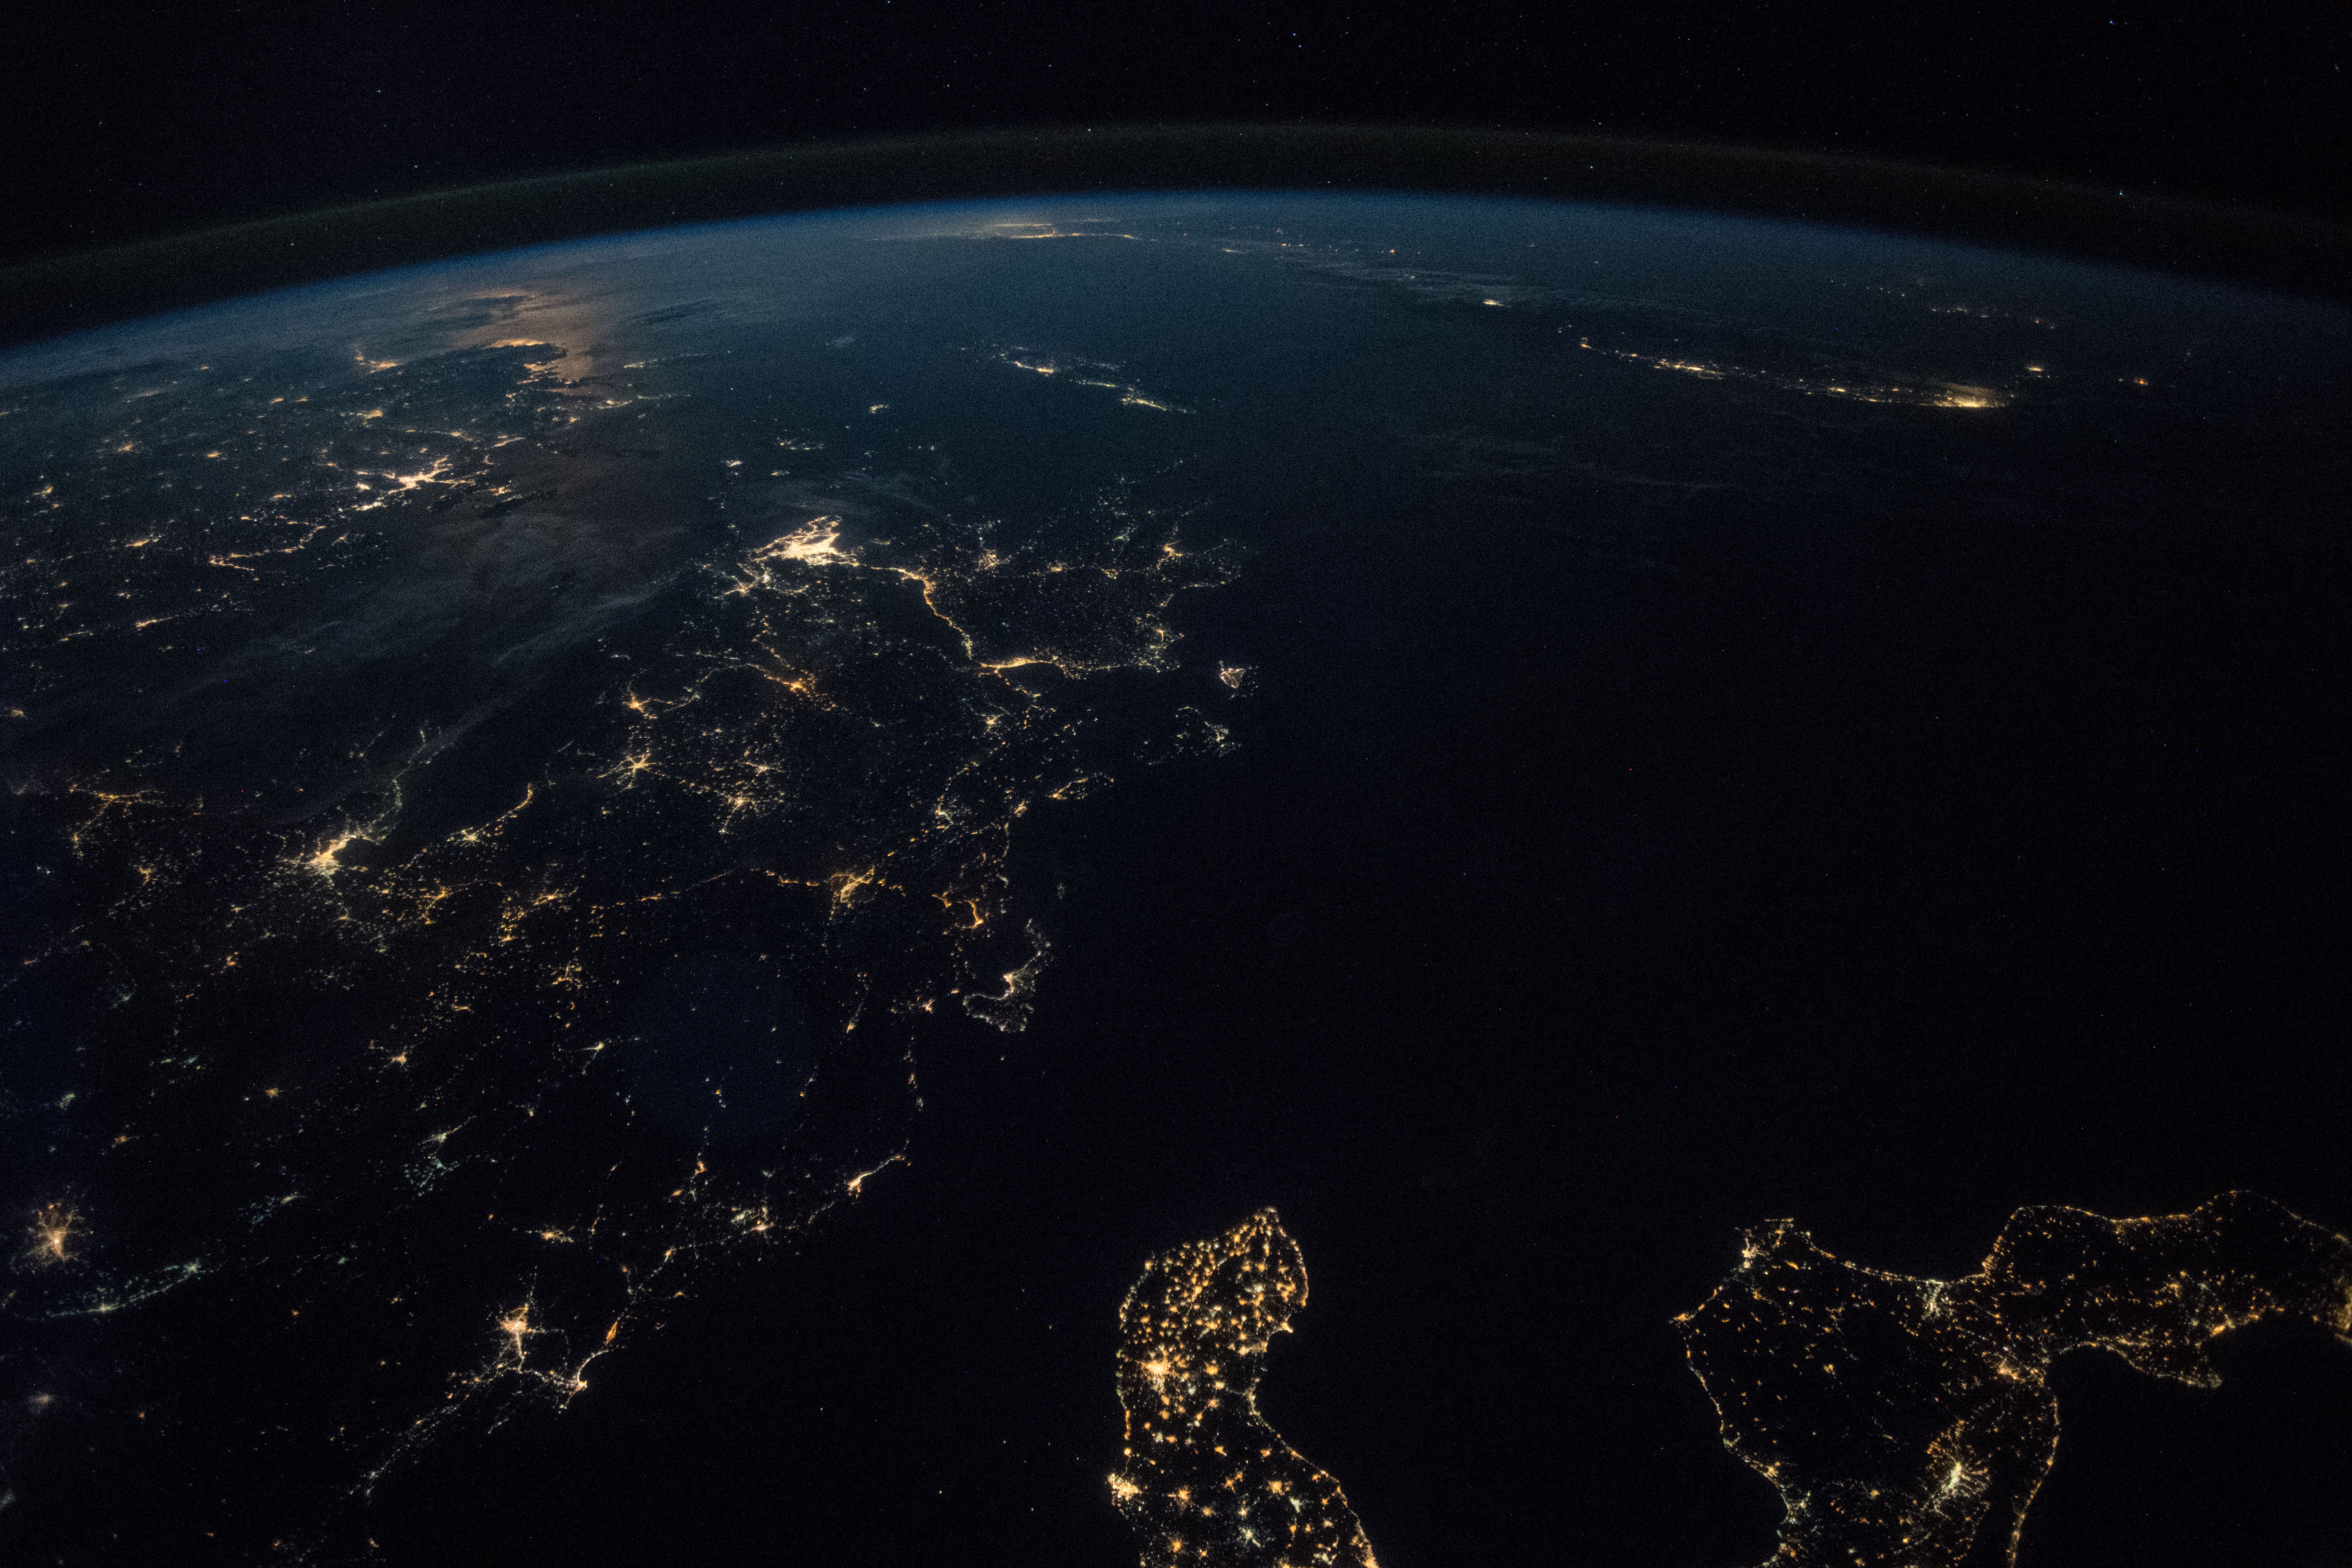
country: GREECE
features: IONIAN SEA, ADRIATIC SEA, LECCE, ANTIPAXOI, PREVEZA, MEDITERRANEAN SEA, NIGHT, EARTH LIMB
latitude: 38.5
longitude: 20.2
